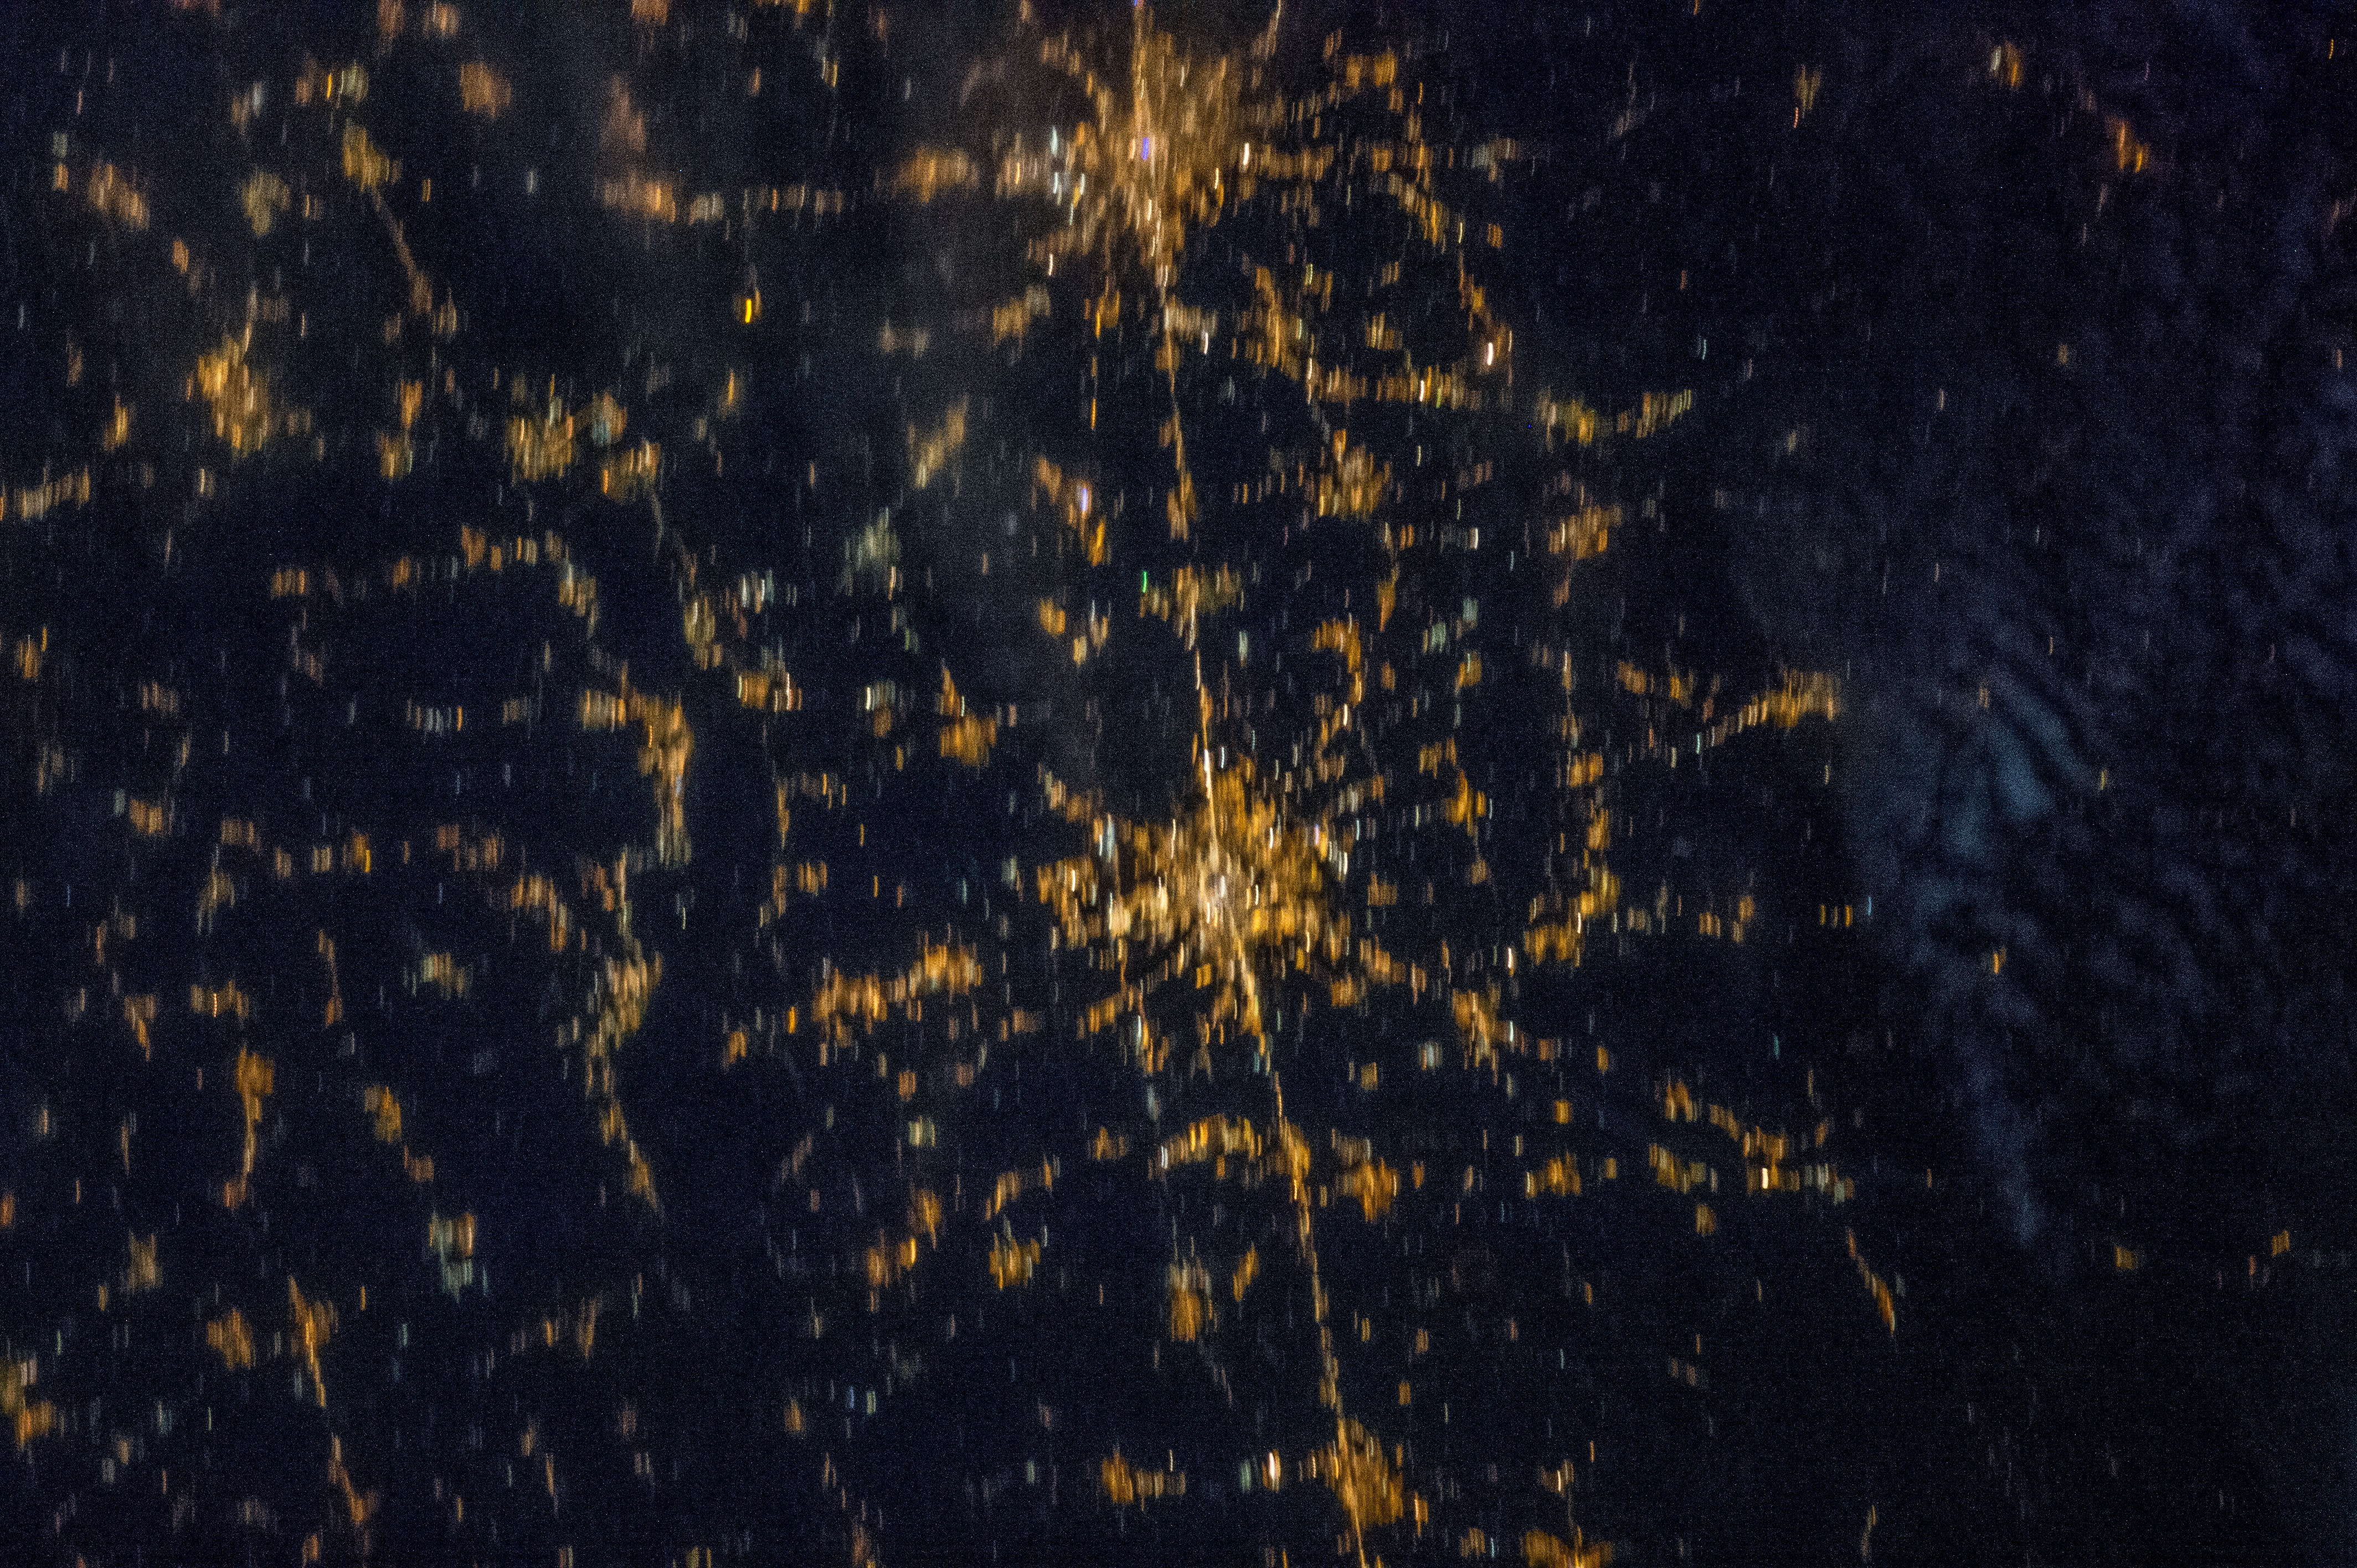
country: ITALY
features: PARMA-REGGIO NELL'EMILIA AREA AT NIGHT
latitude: 44.8
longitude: 10.4
